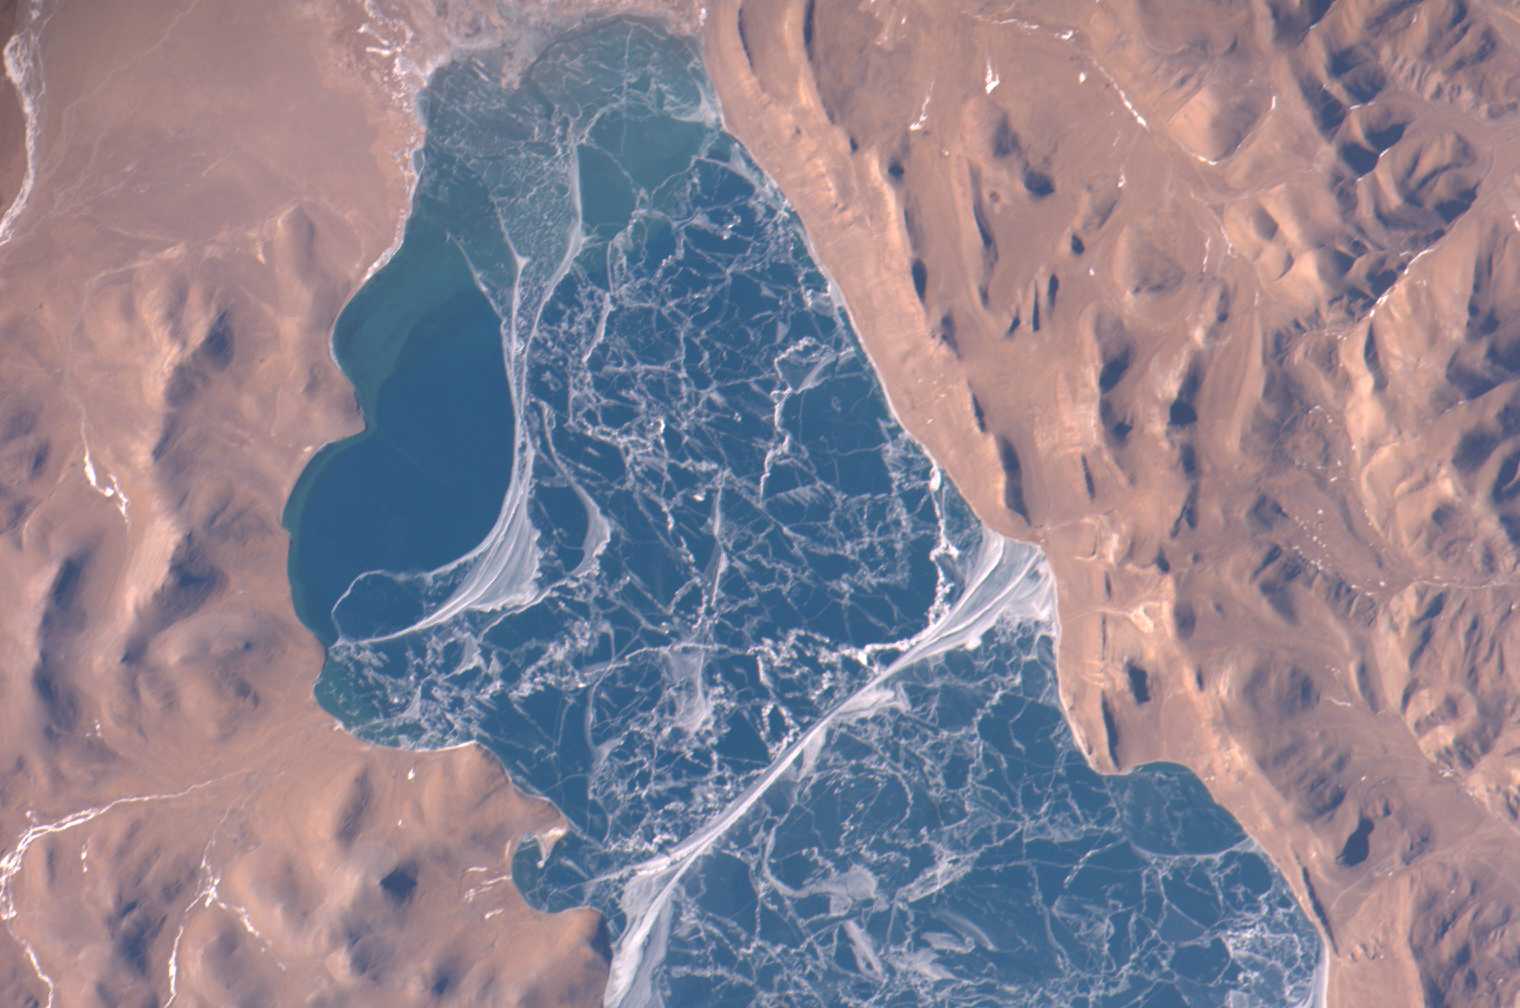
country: CHINA
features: PUMA LAKE, ICE, TIBETAN PLATEAU
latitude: 28.6
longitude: 90.3
